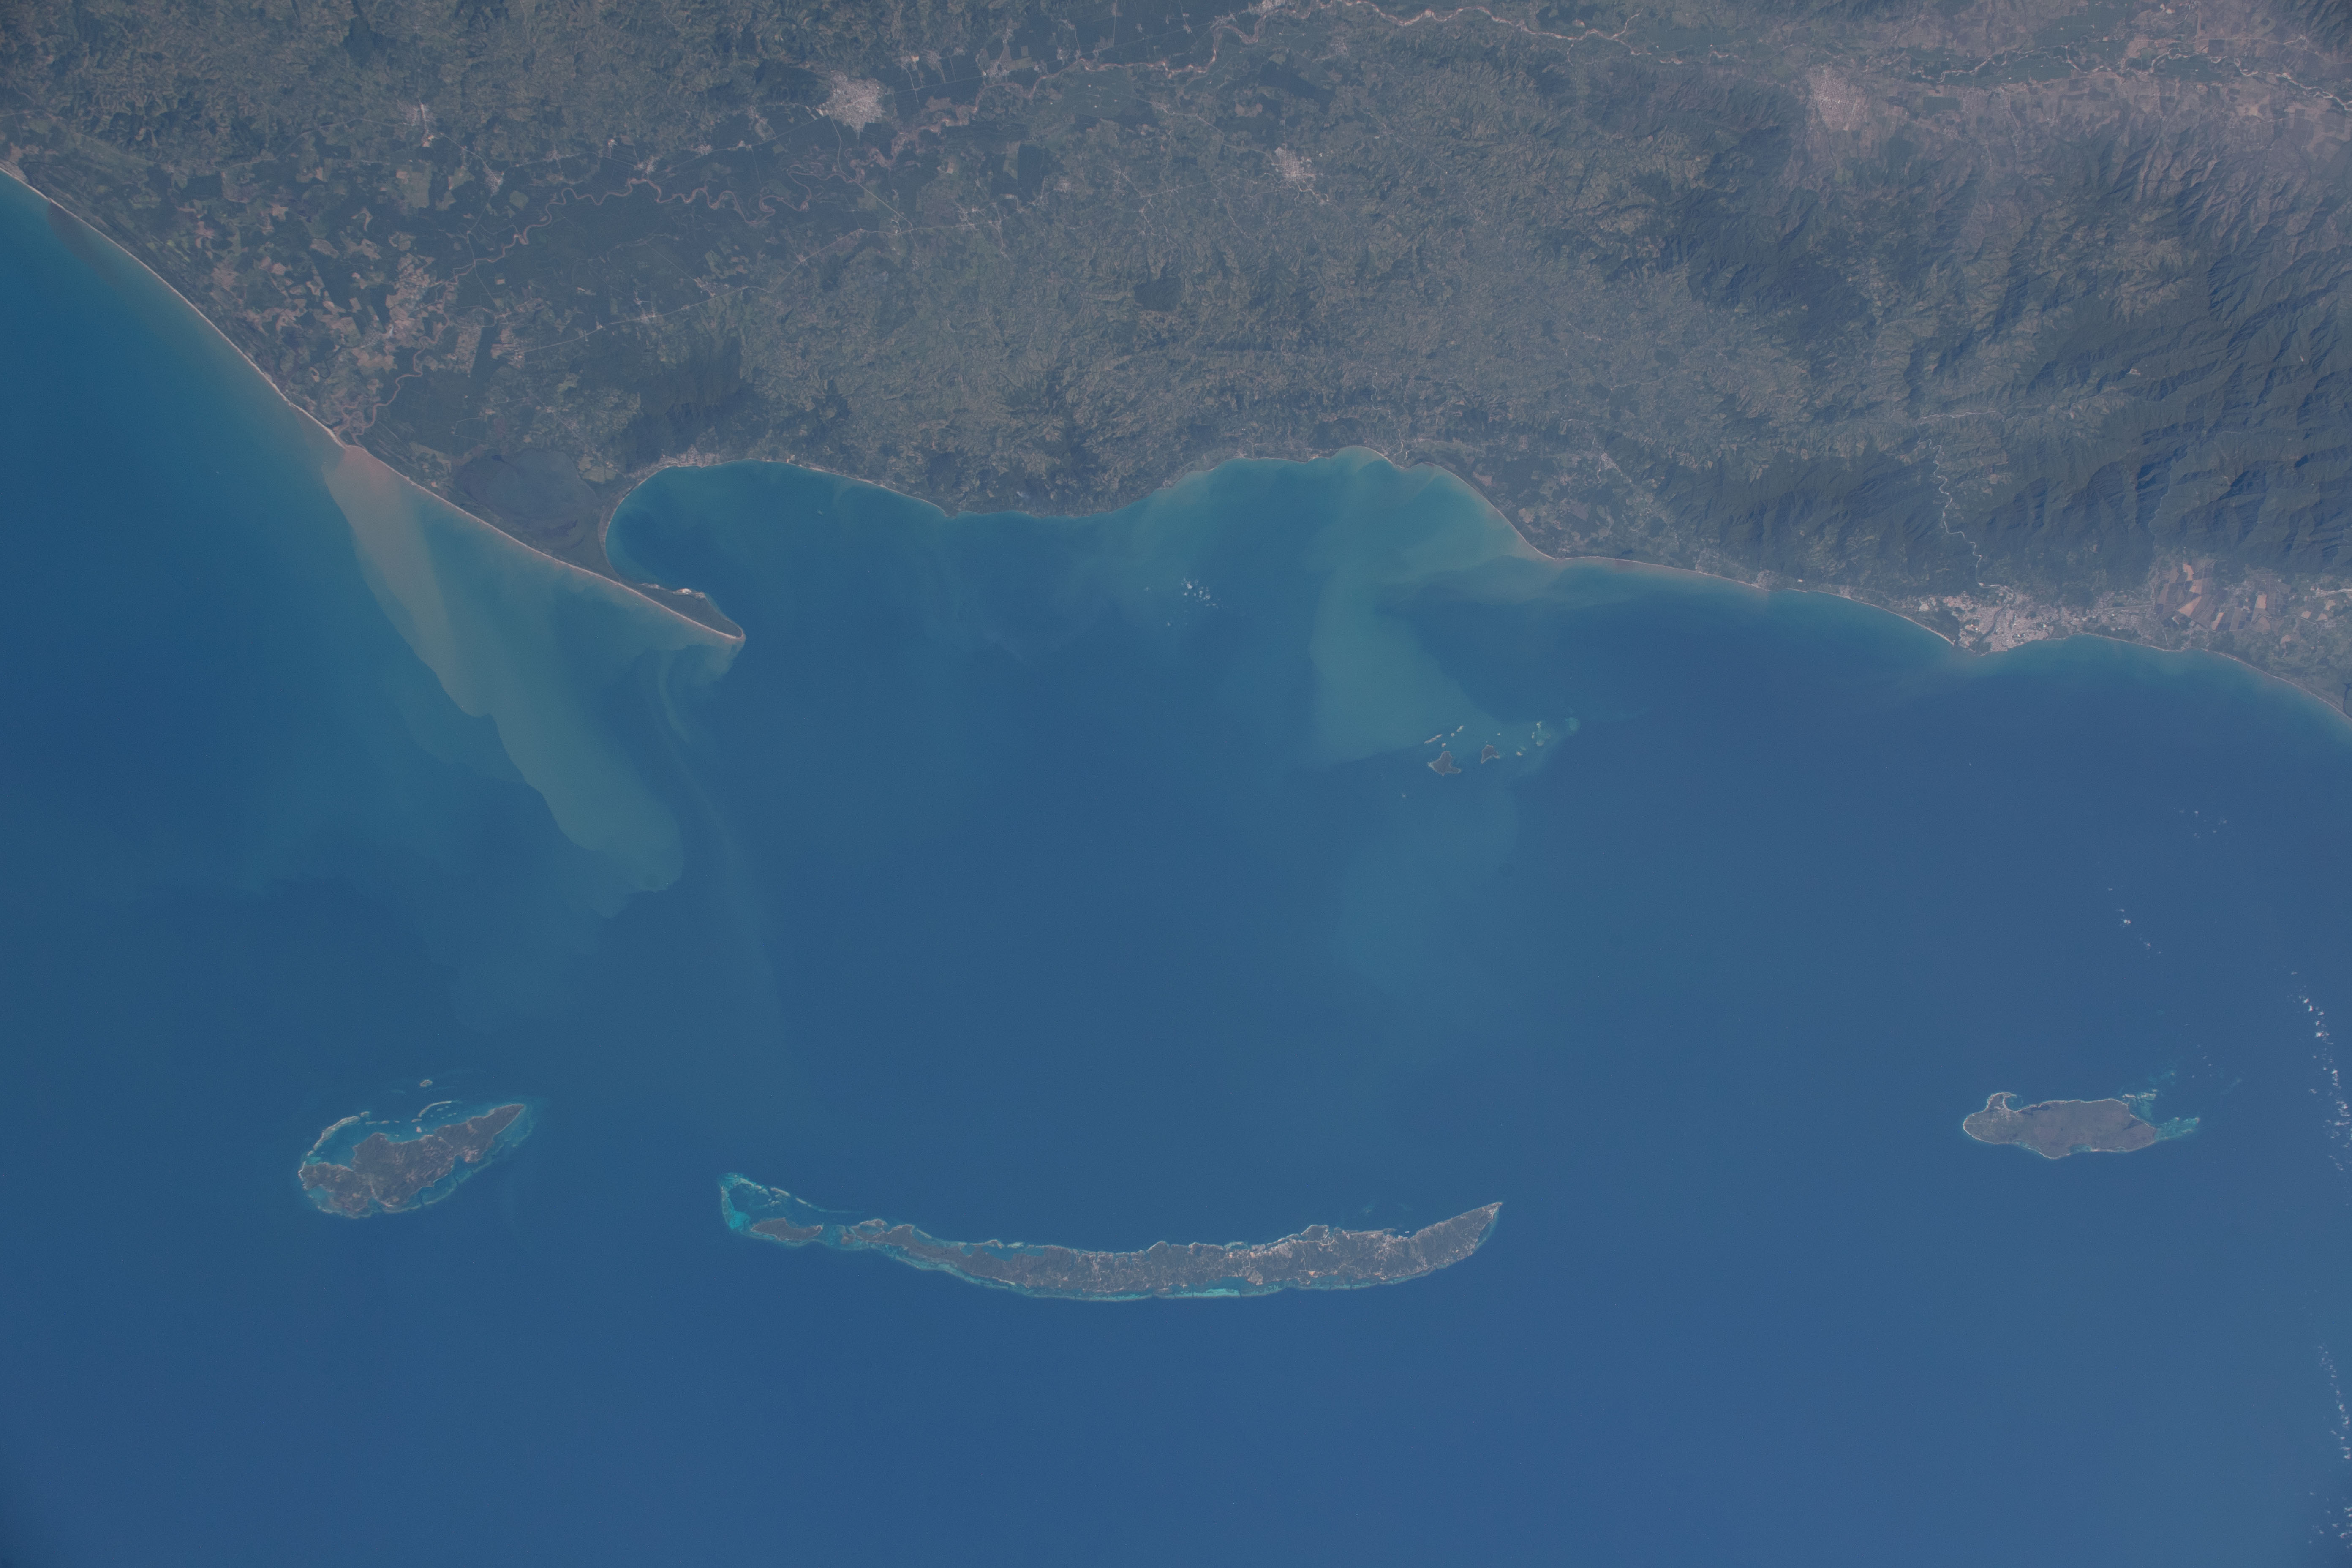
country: HONDURAS
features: CAPIRO Y CALENTURA NATIONAL PARK, LAGUNA GUAIMORETO
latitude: 16.1
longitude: -86.3
